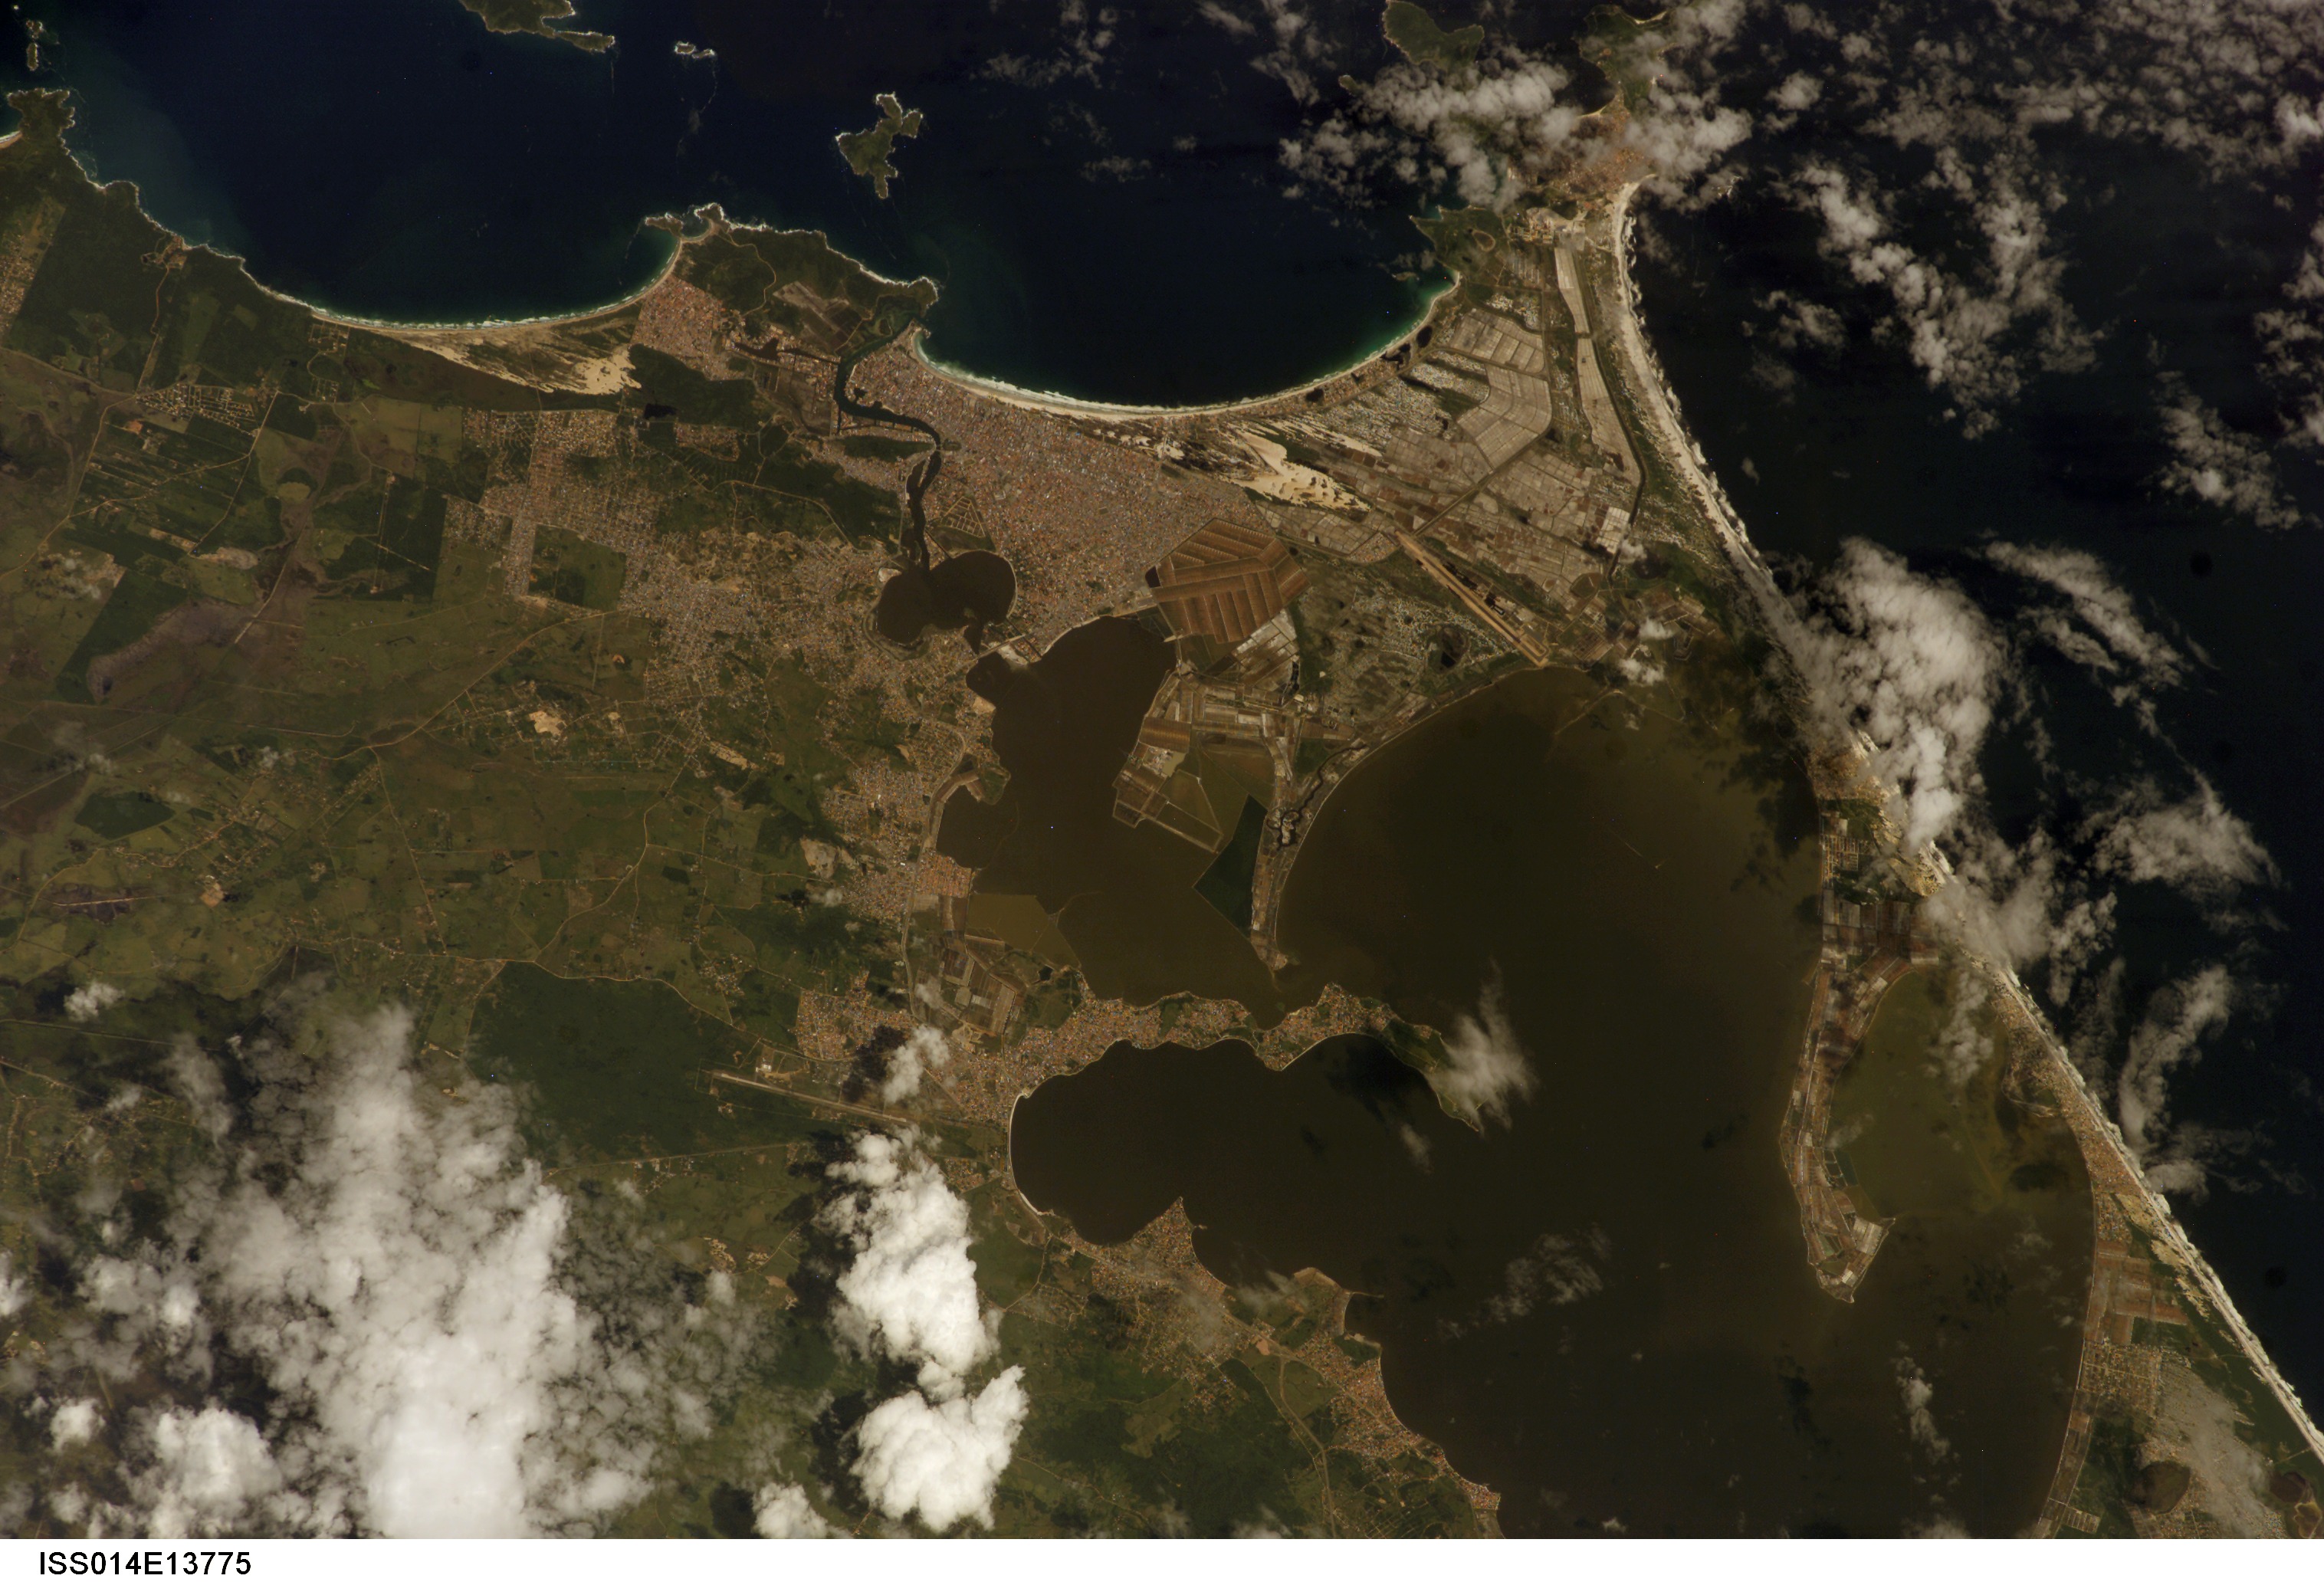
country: BRAZIL
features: C. FRIO, L ARARUAMA
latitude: -22.9
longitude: -42.0
